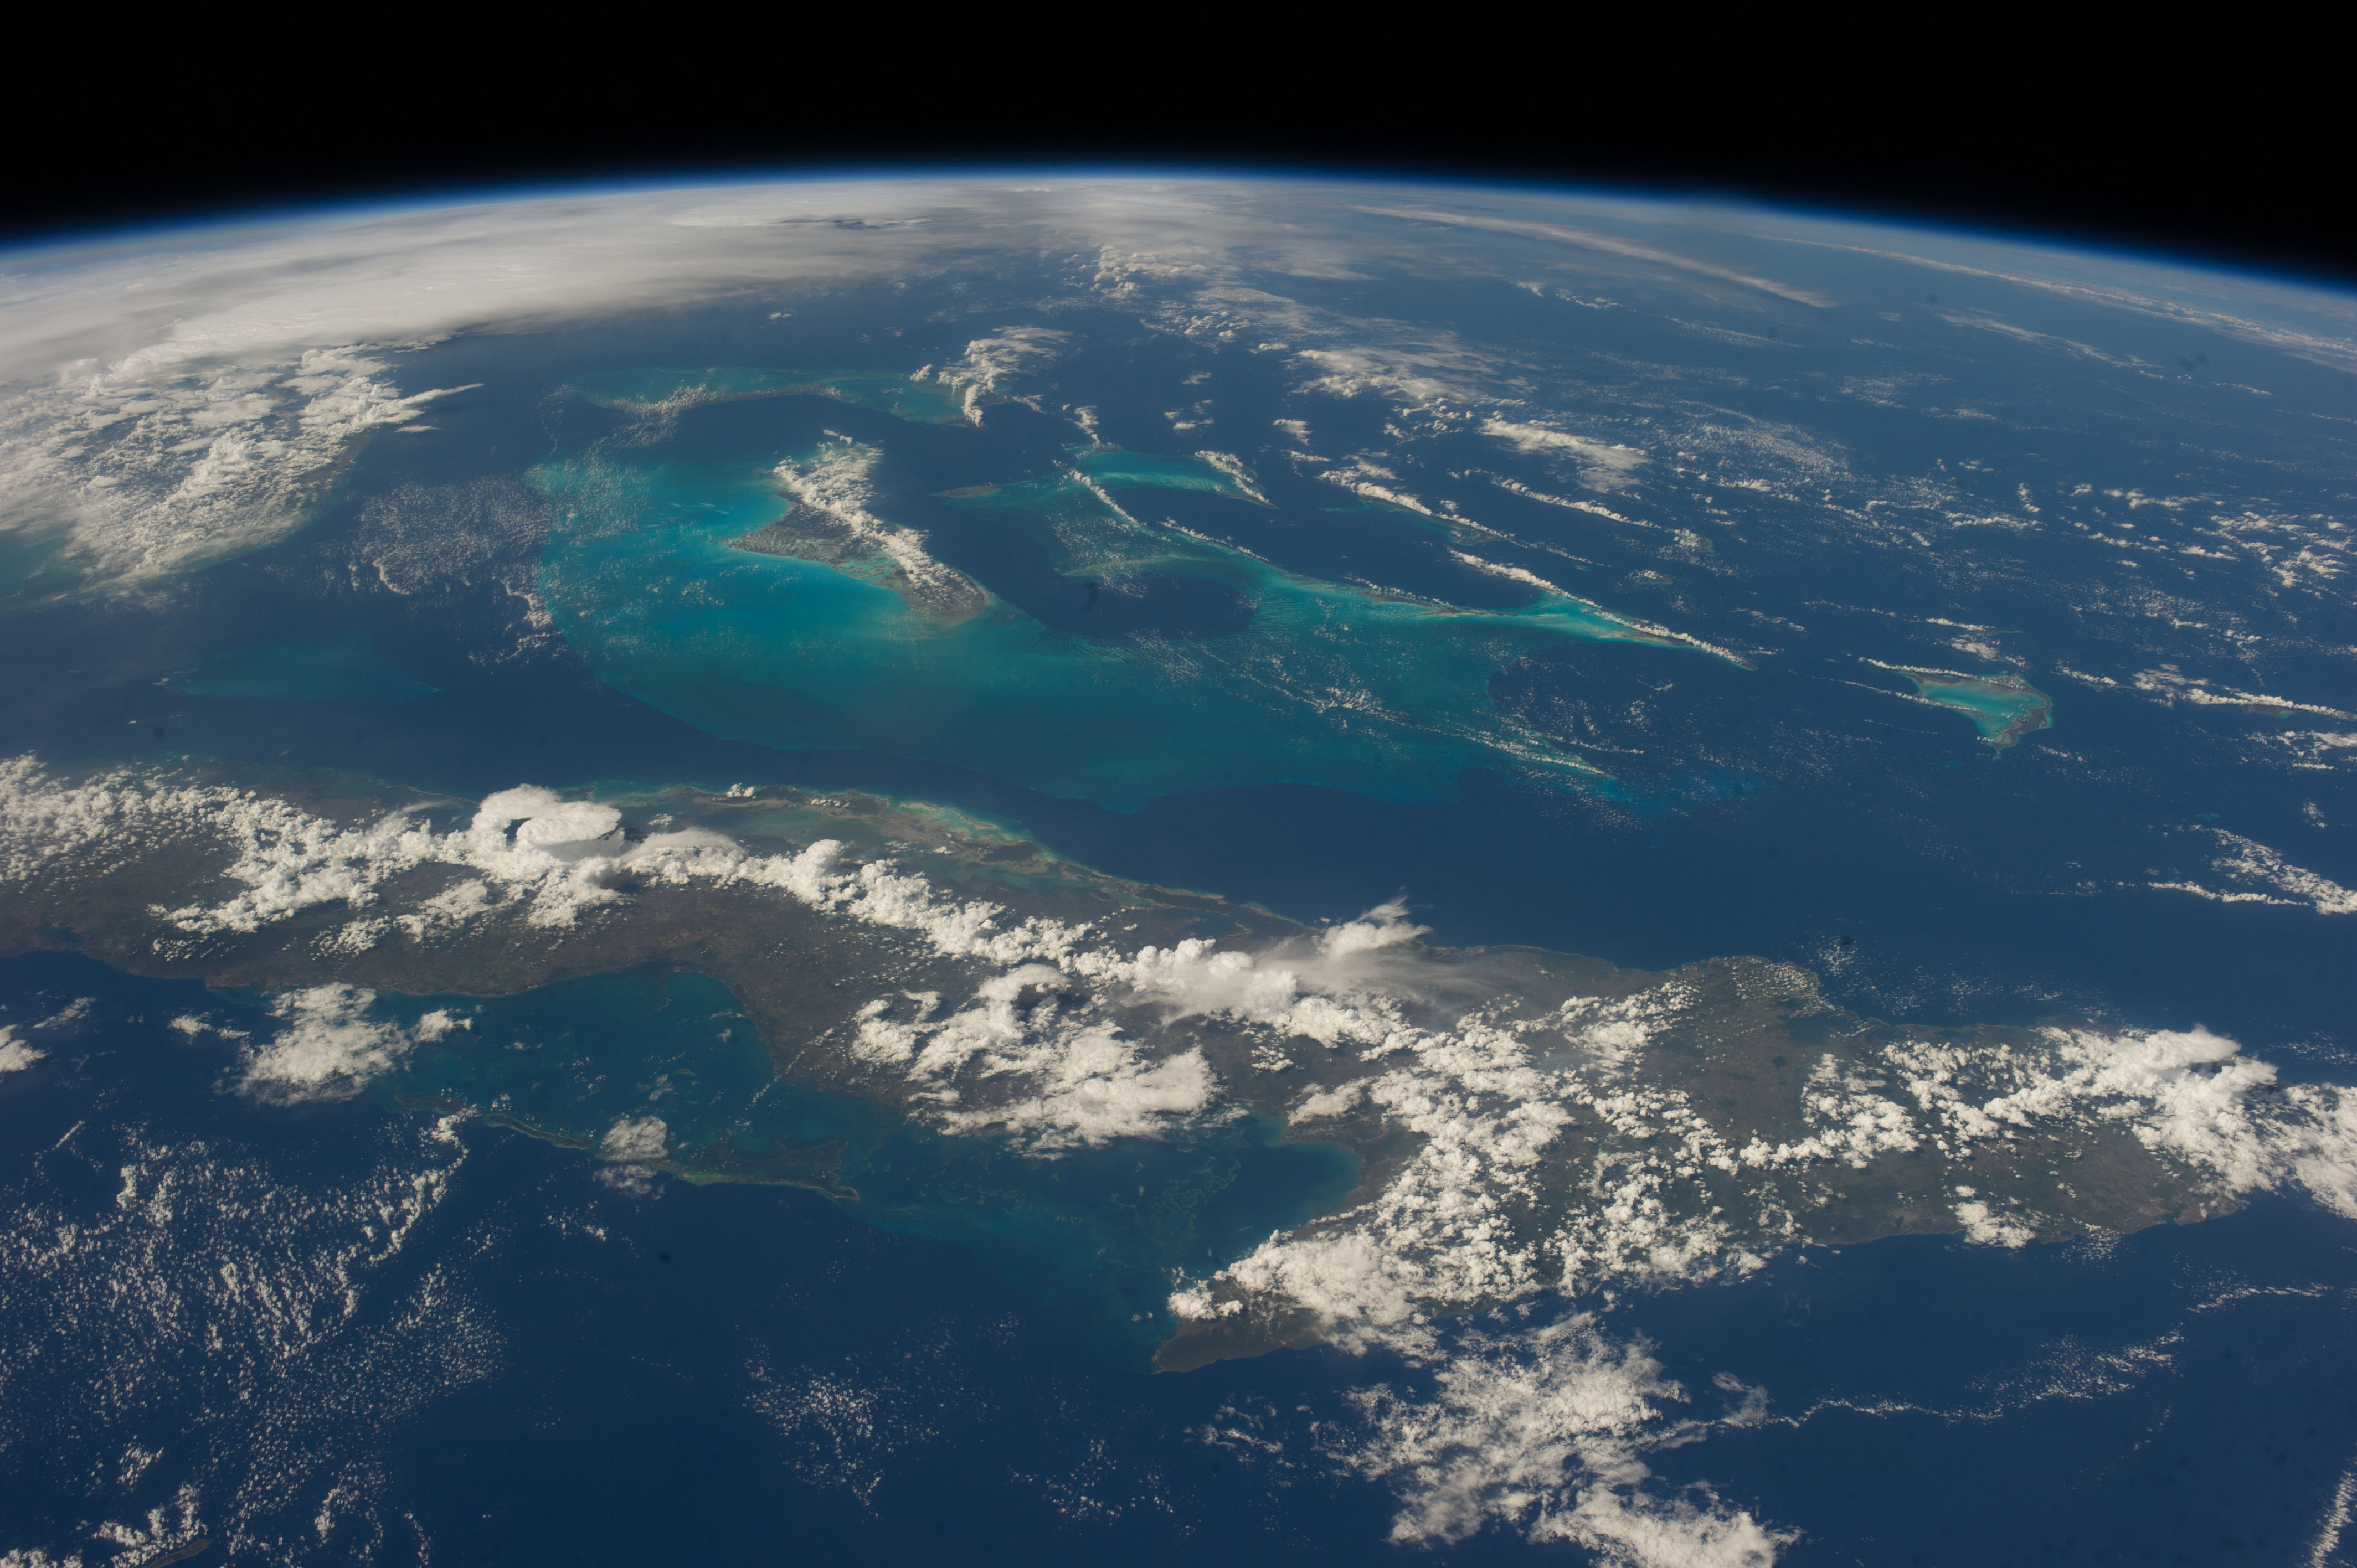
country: BAHAMAS
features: BAHAMAS ISLANDS, CUBA, TONGUE OF THE OCEAN, ANDROS, NEW PROVIDENCE, EARTH LIMB, CLOUDS
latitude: 23.1
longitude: -78.5
